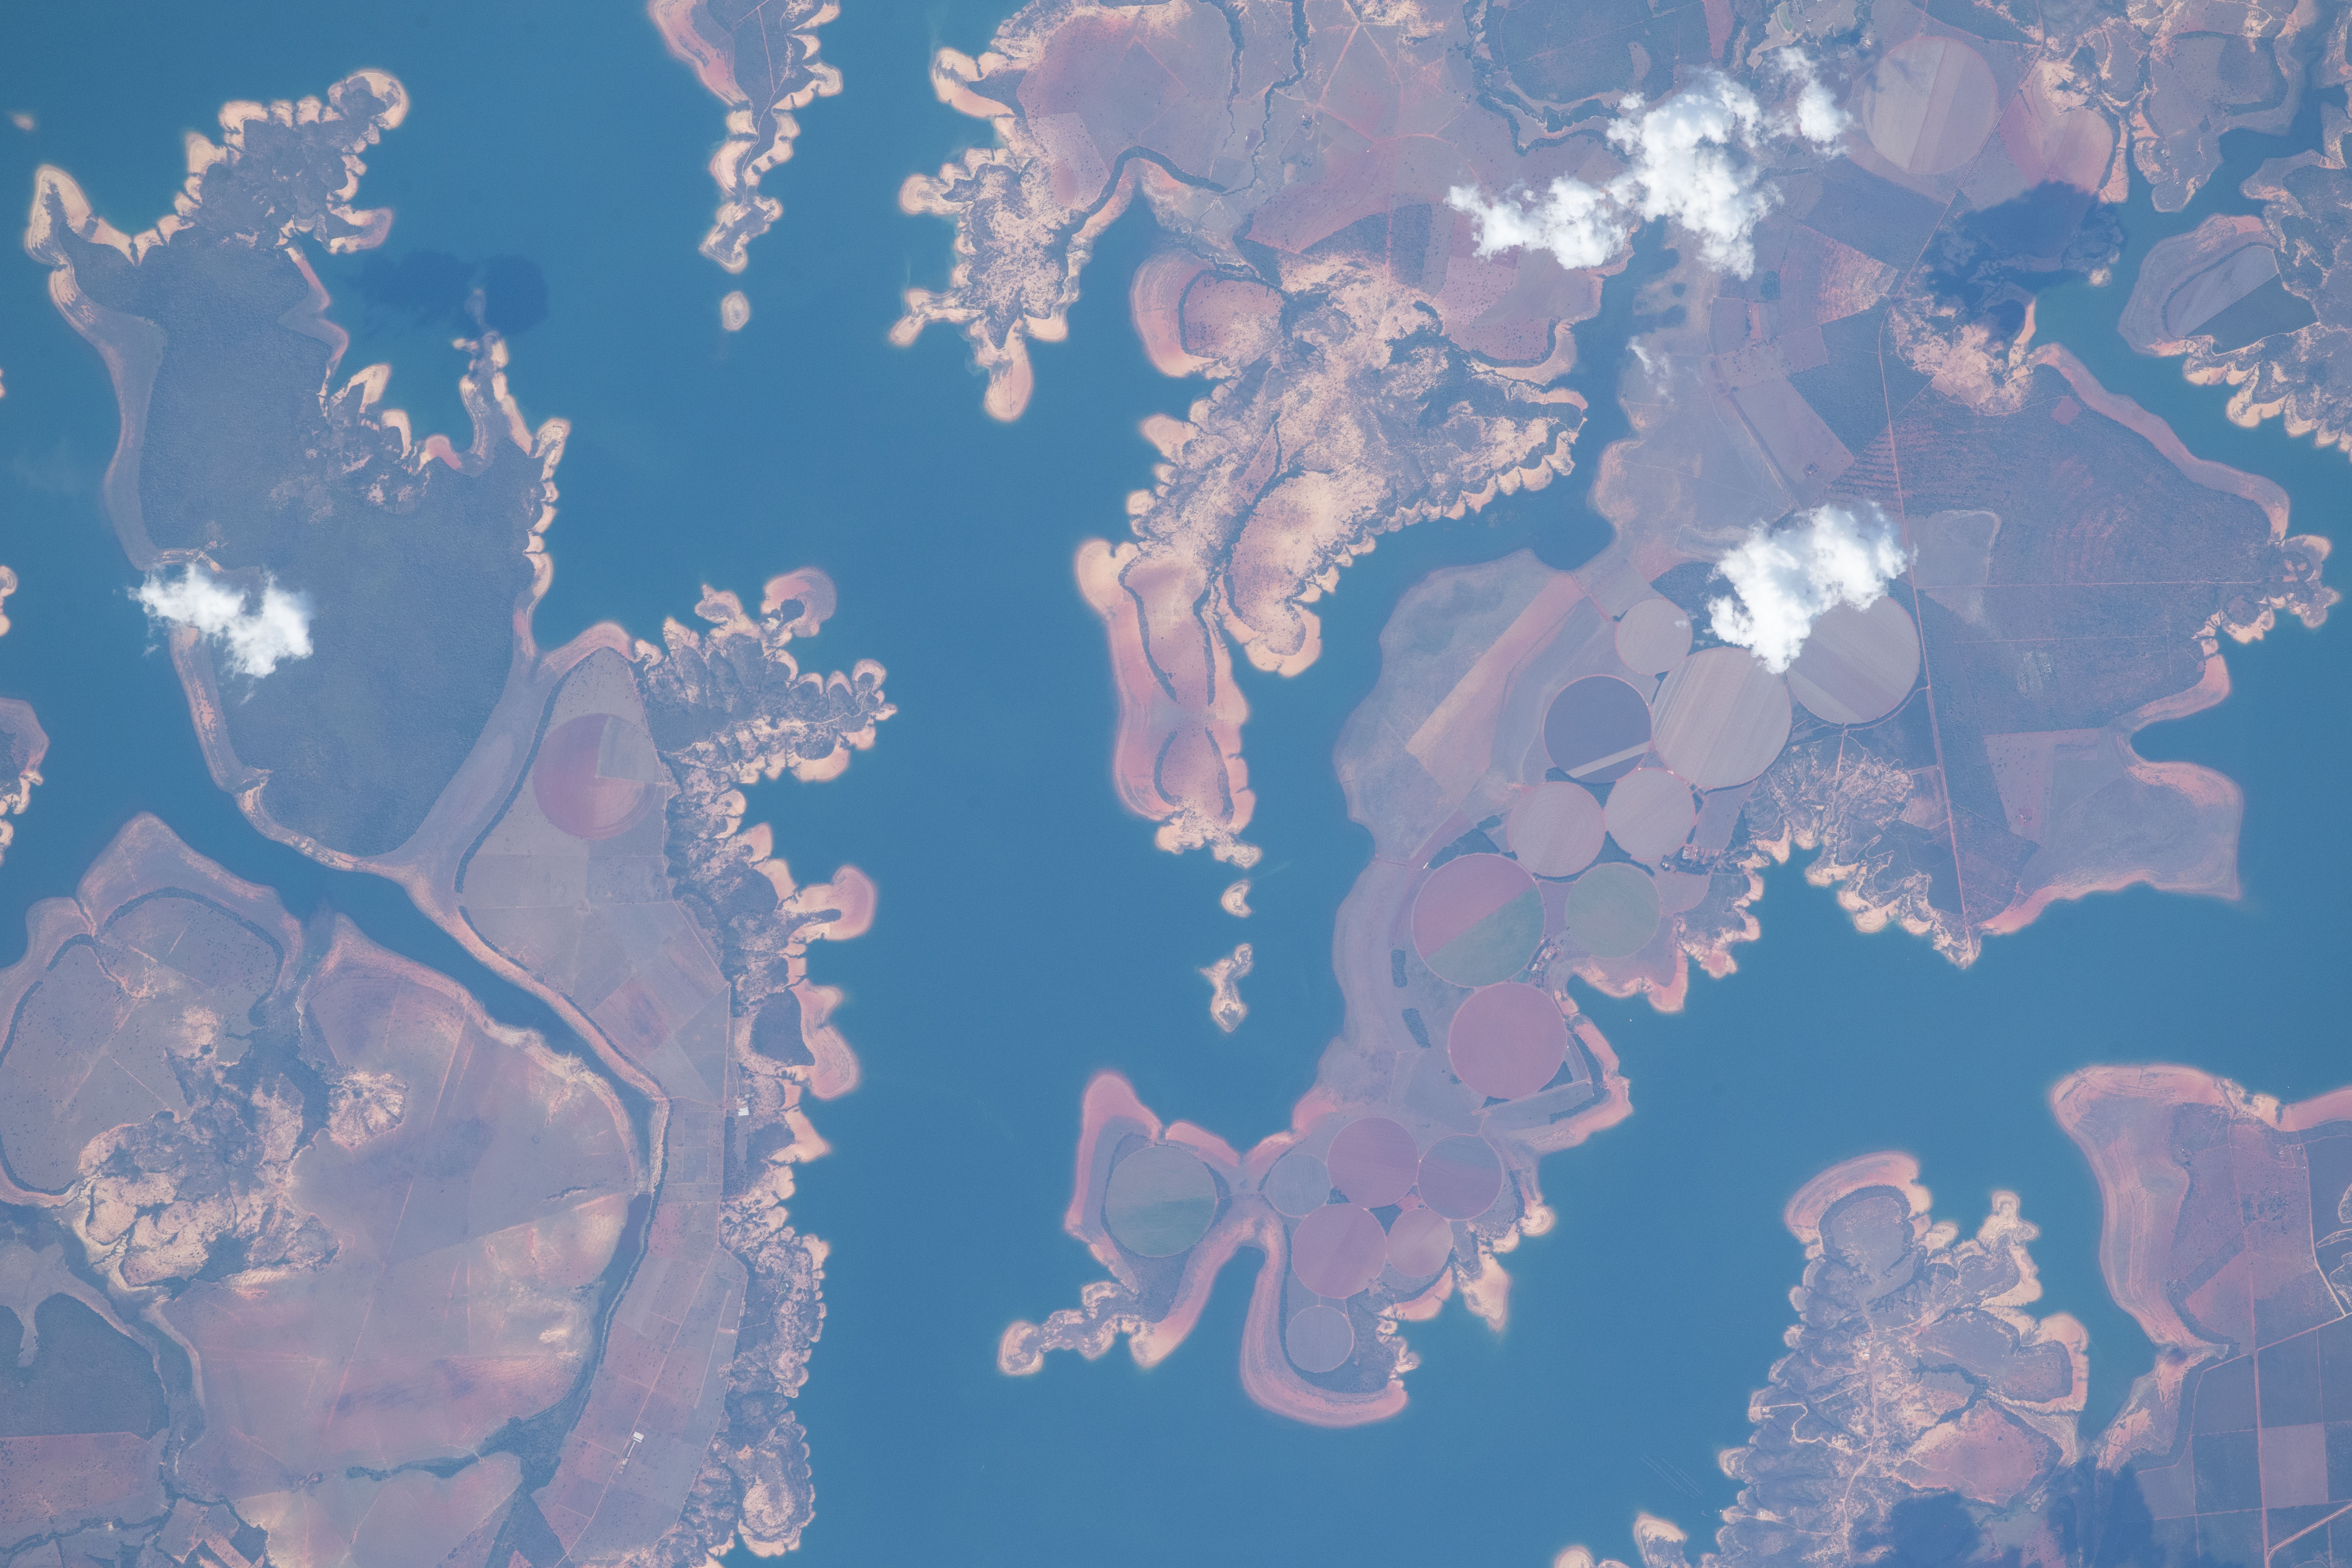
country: BRAZIL
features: SAN FRANCISCO RIVER, MORADA NOVA DE MINAS, STATE OF MINAS GERAIS, PORTO DAS MELANCIAS
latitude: -18.4
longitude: -45.3
